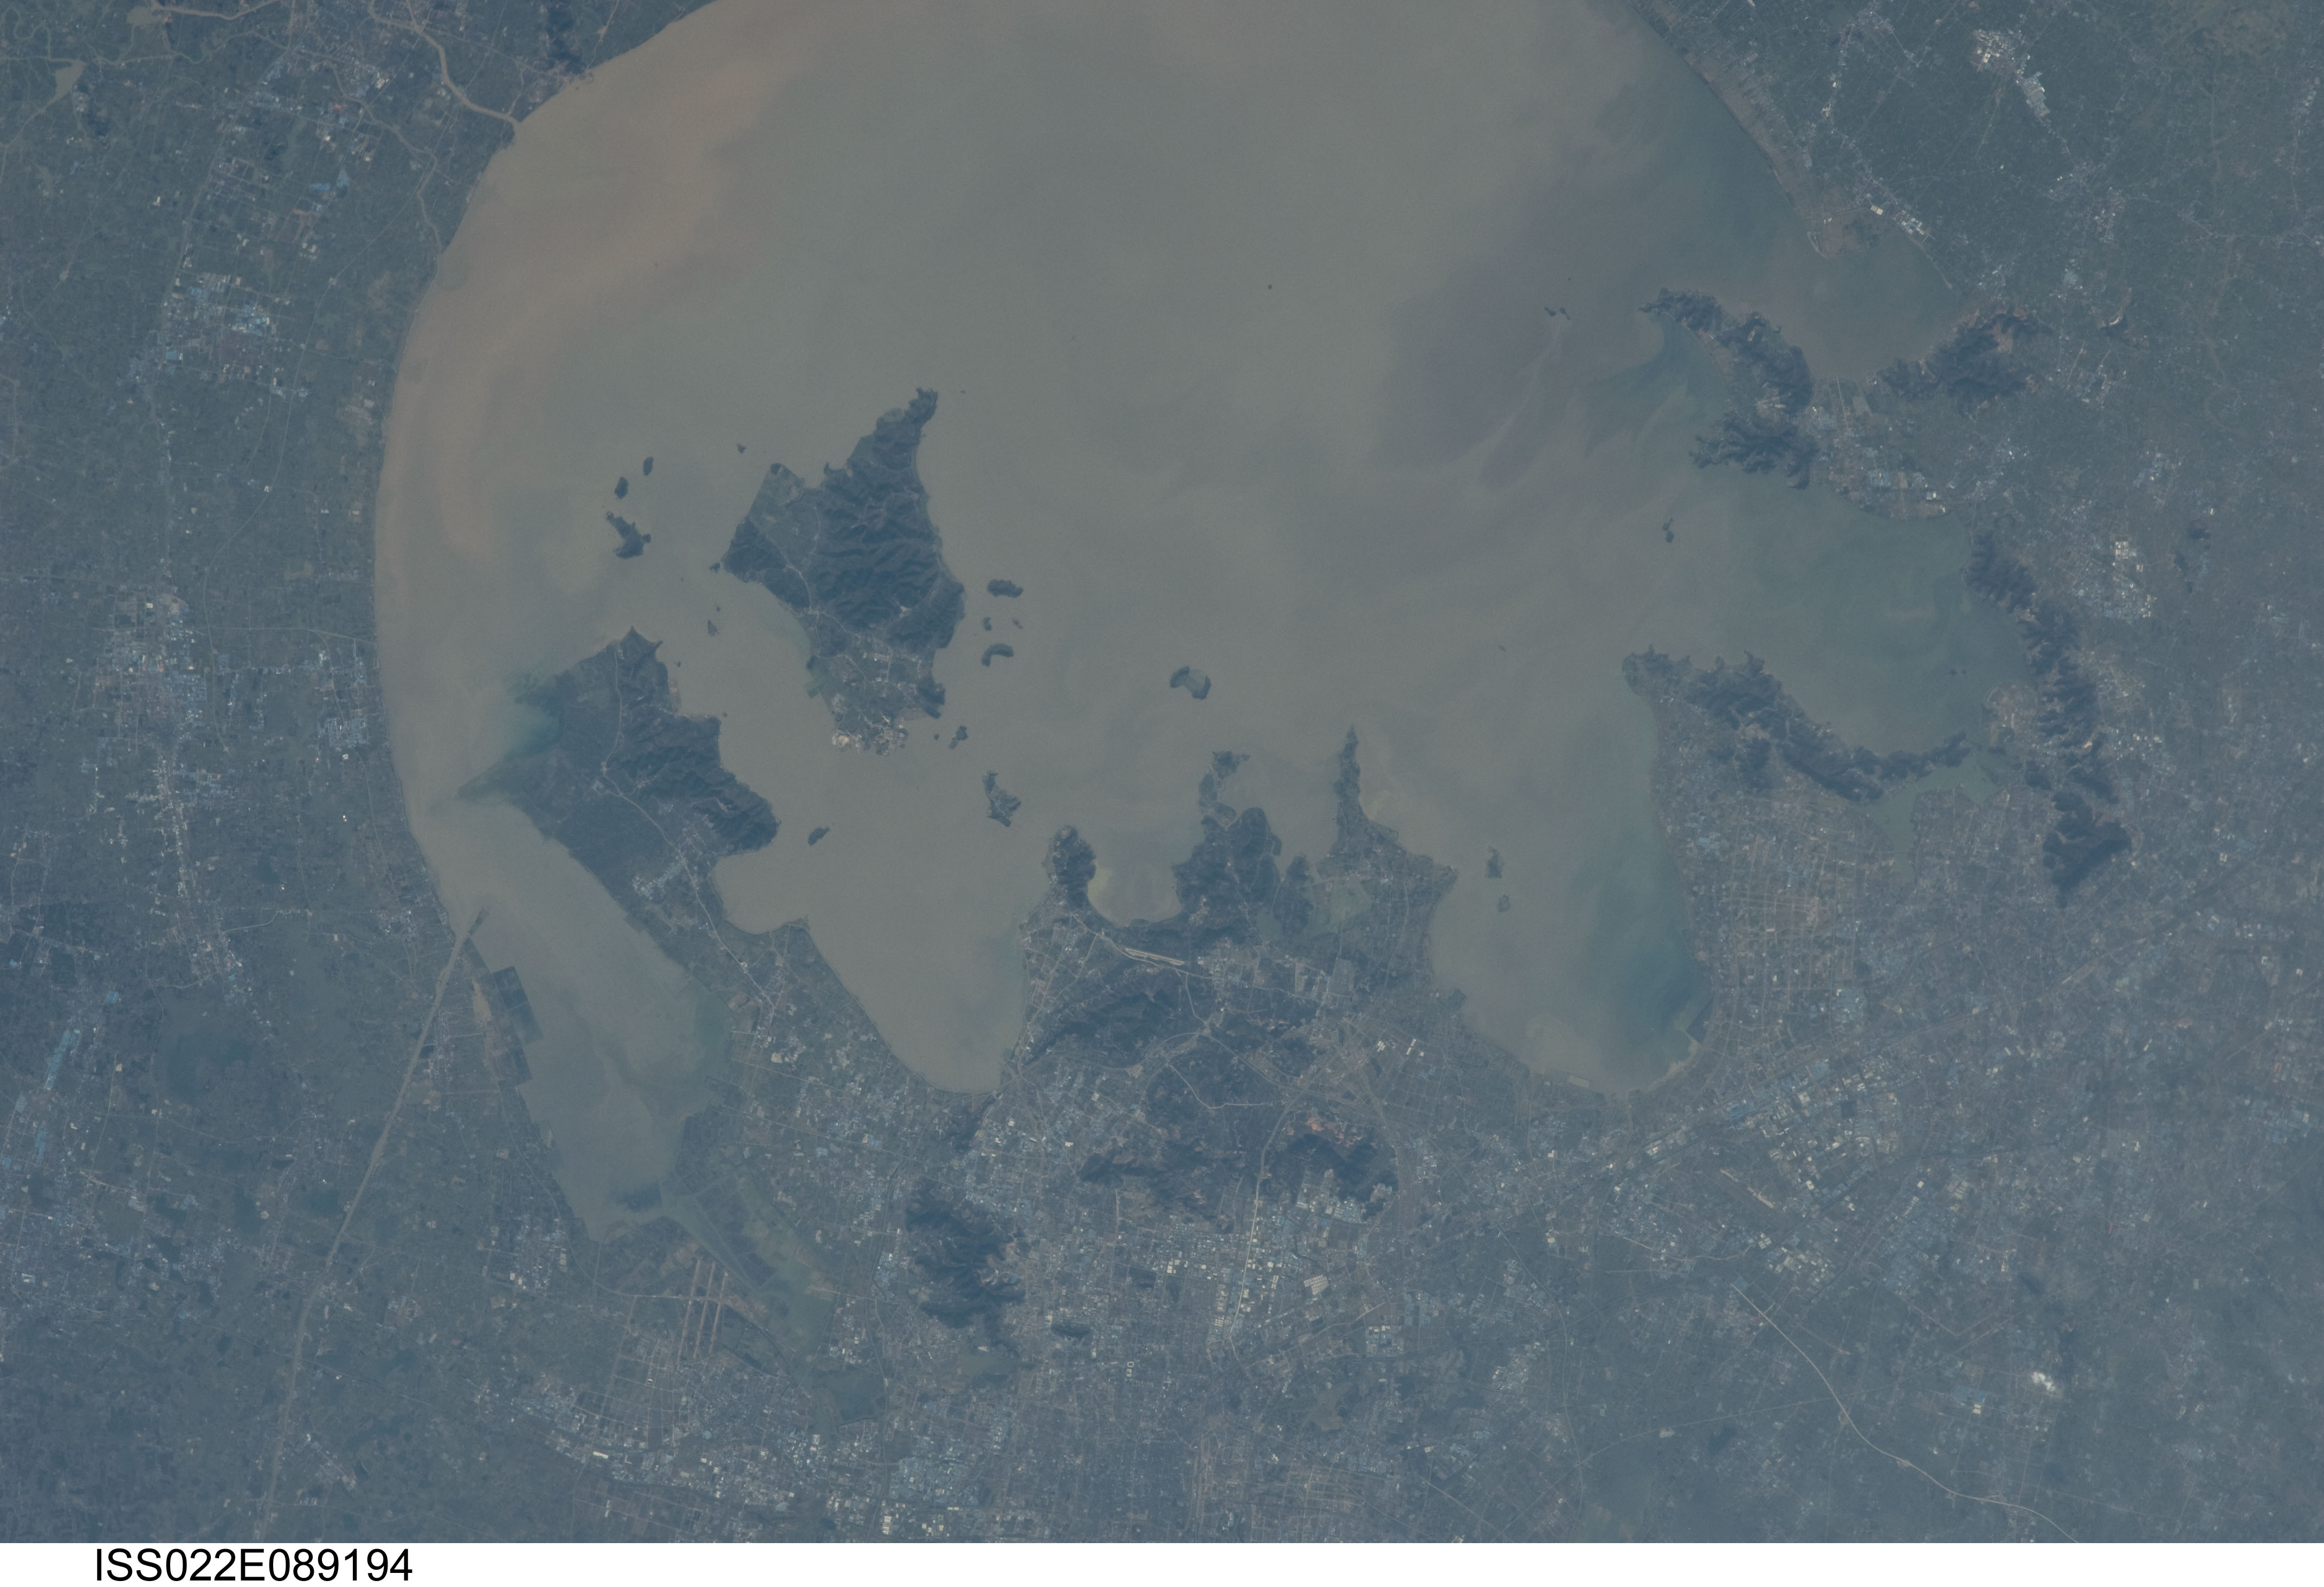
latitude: 31.3
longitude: 120.3
